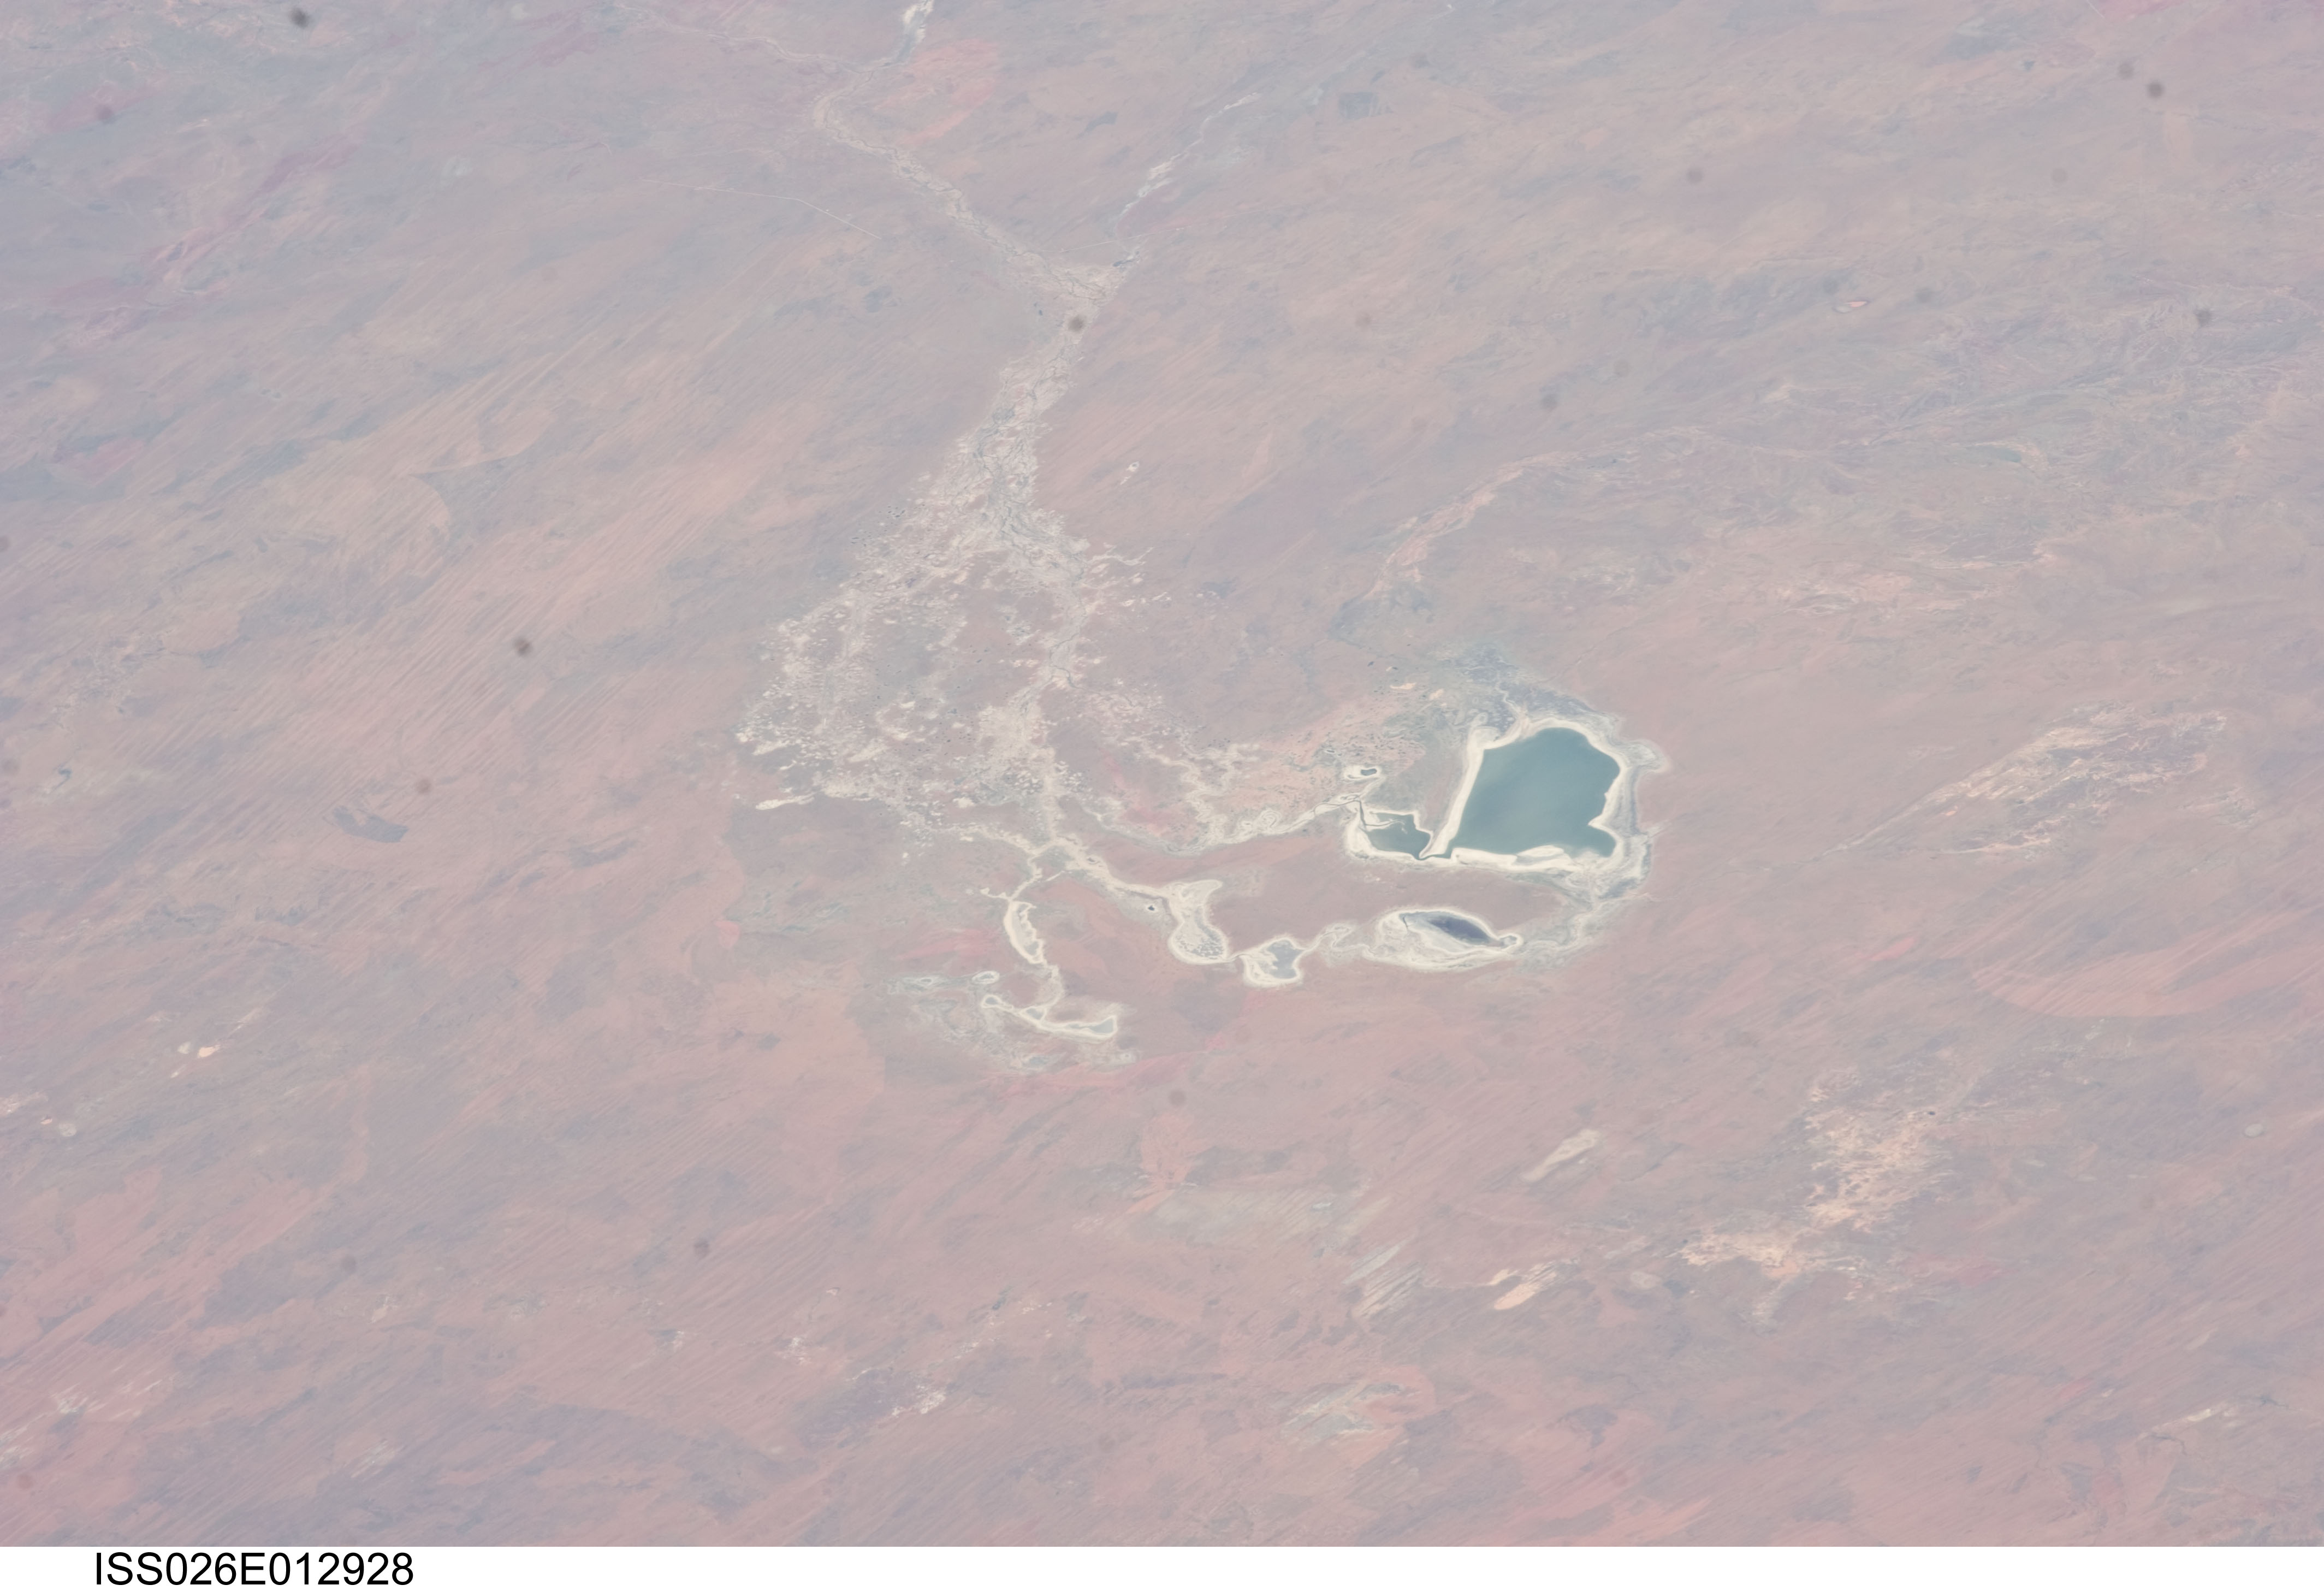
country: AUSTRALIA-WA
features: LAKE GREGORY, GREAT SANDY DESERT, STURT CREEK, DUNES, DRAINAGE
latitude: -19.9
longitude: 127.4
